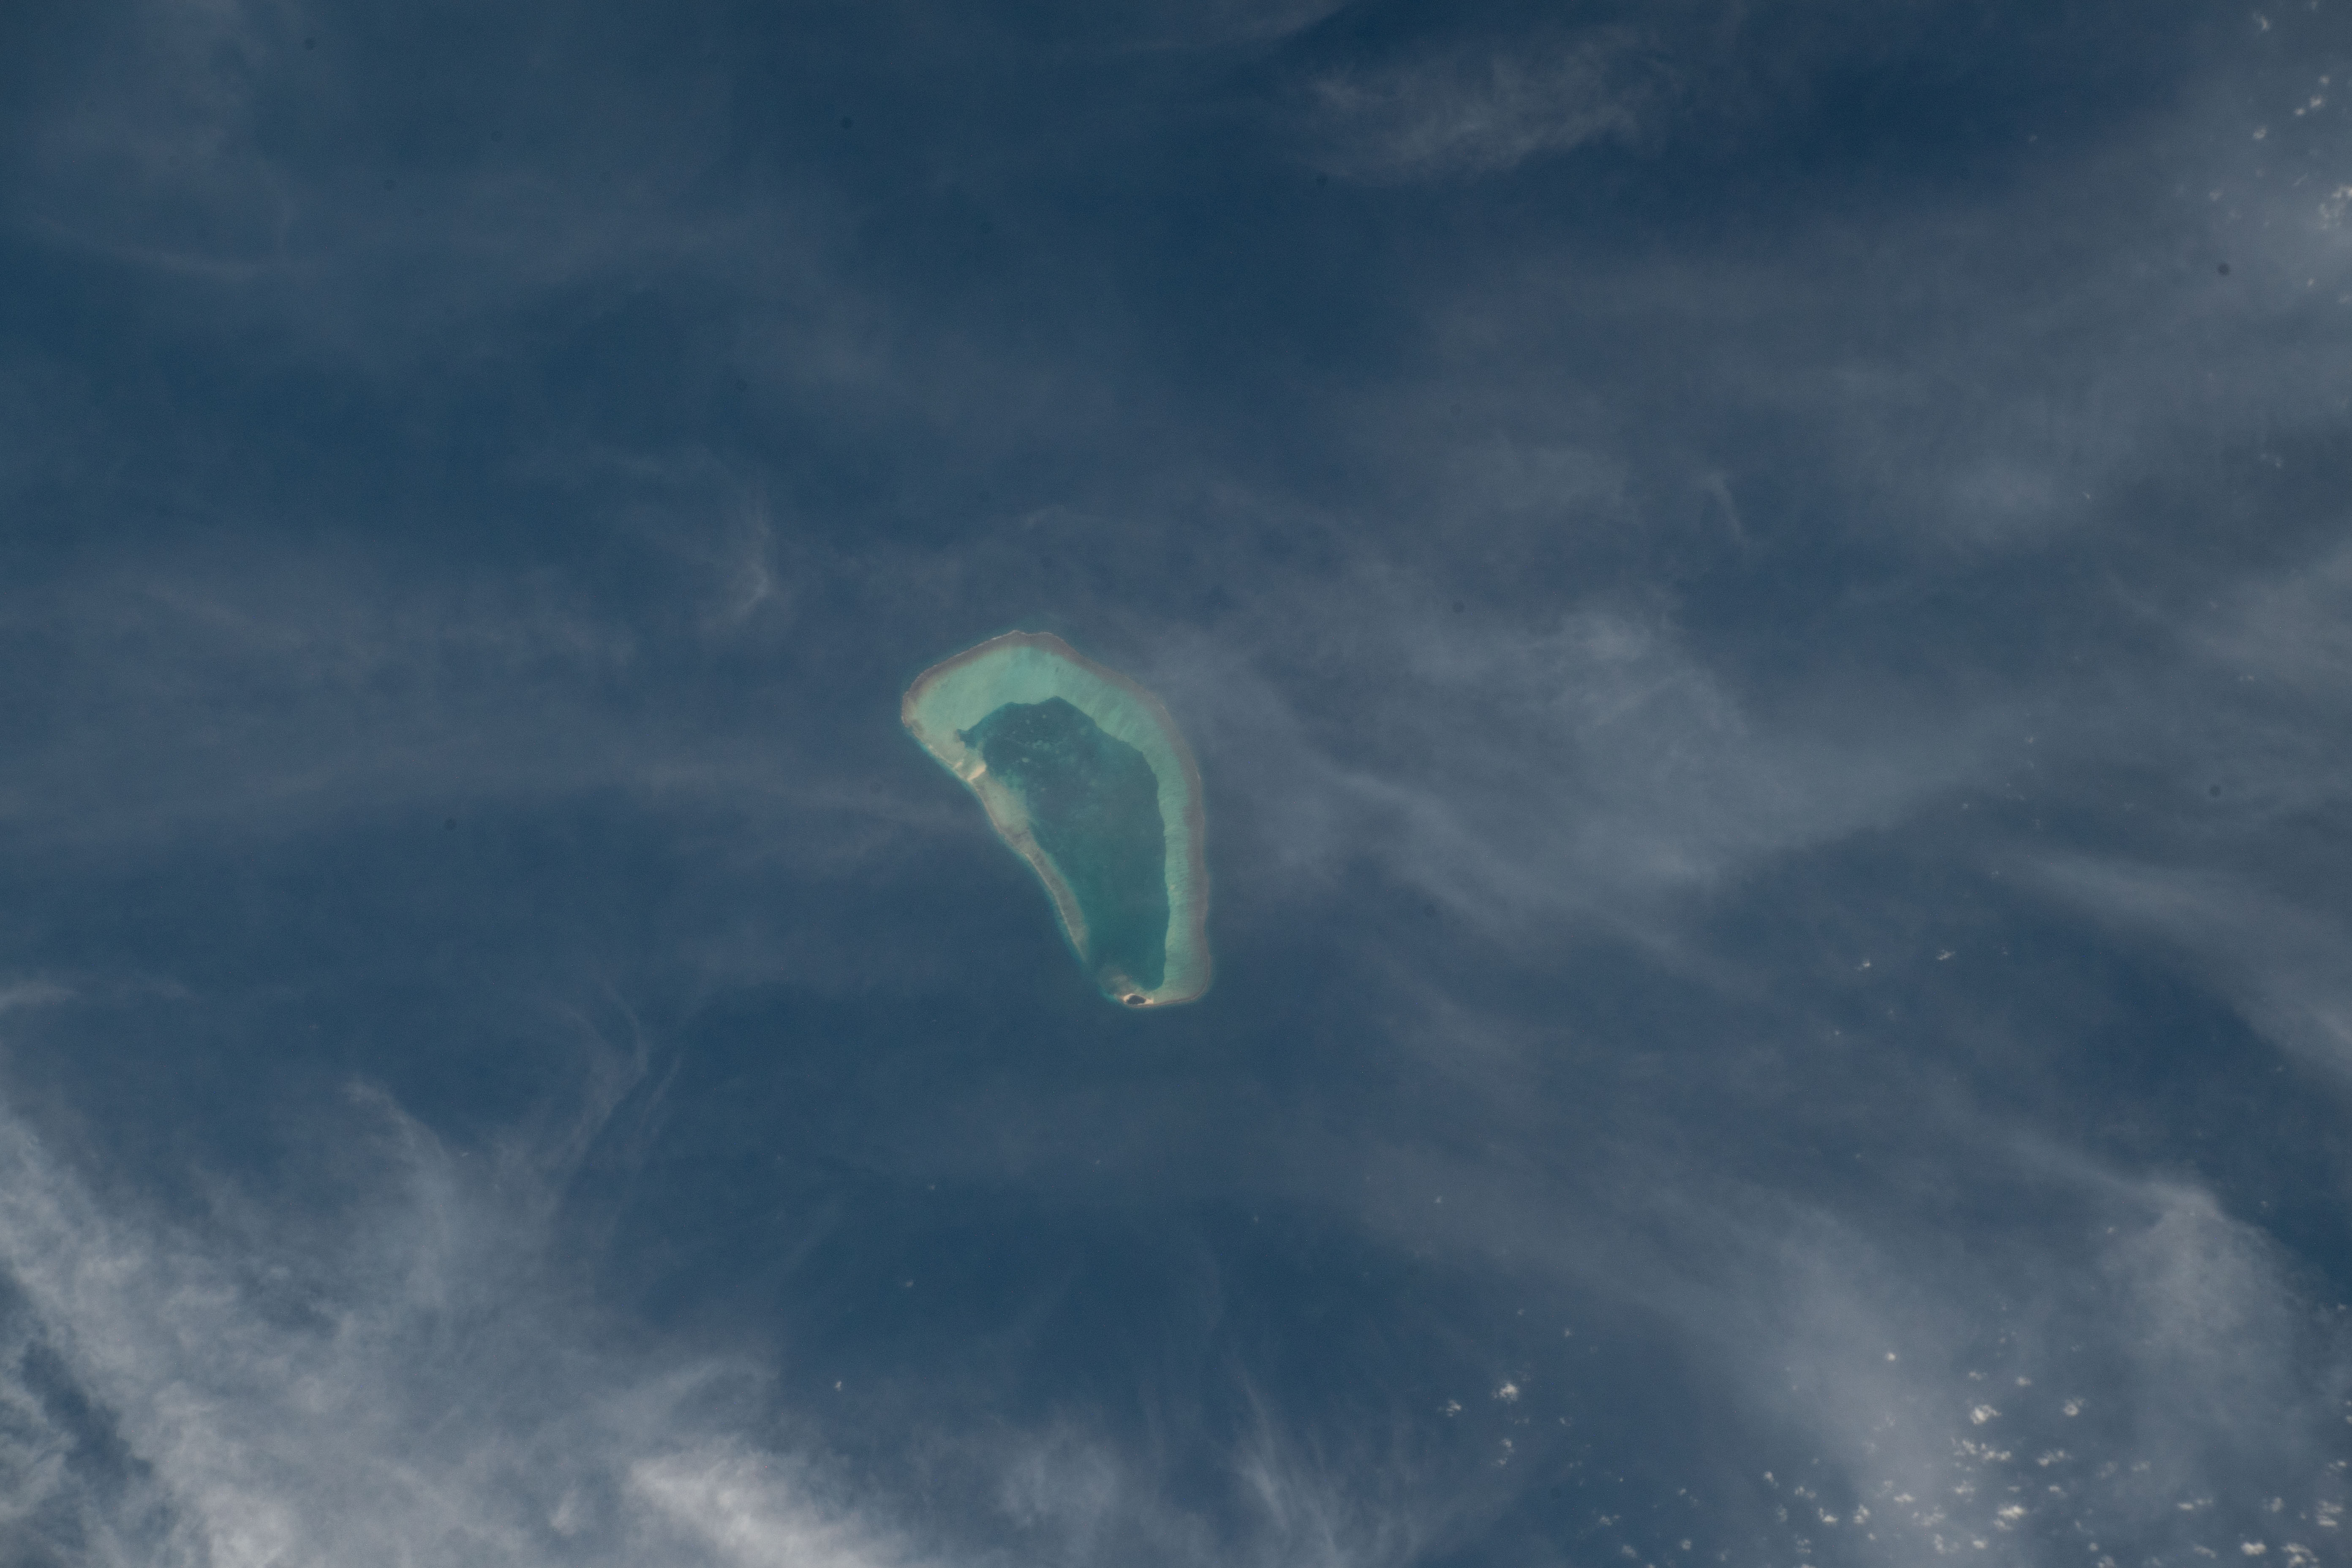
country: LAKSHADWEEP ISLANDS
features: ARABIAN SEA, BITRA ISLAND
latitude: 11.6
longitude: 72.1
